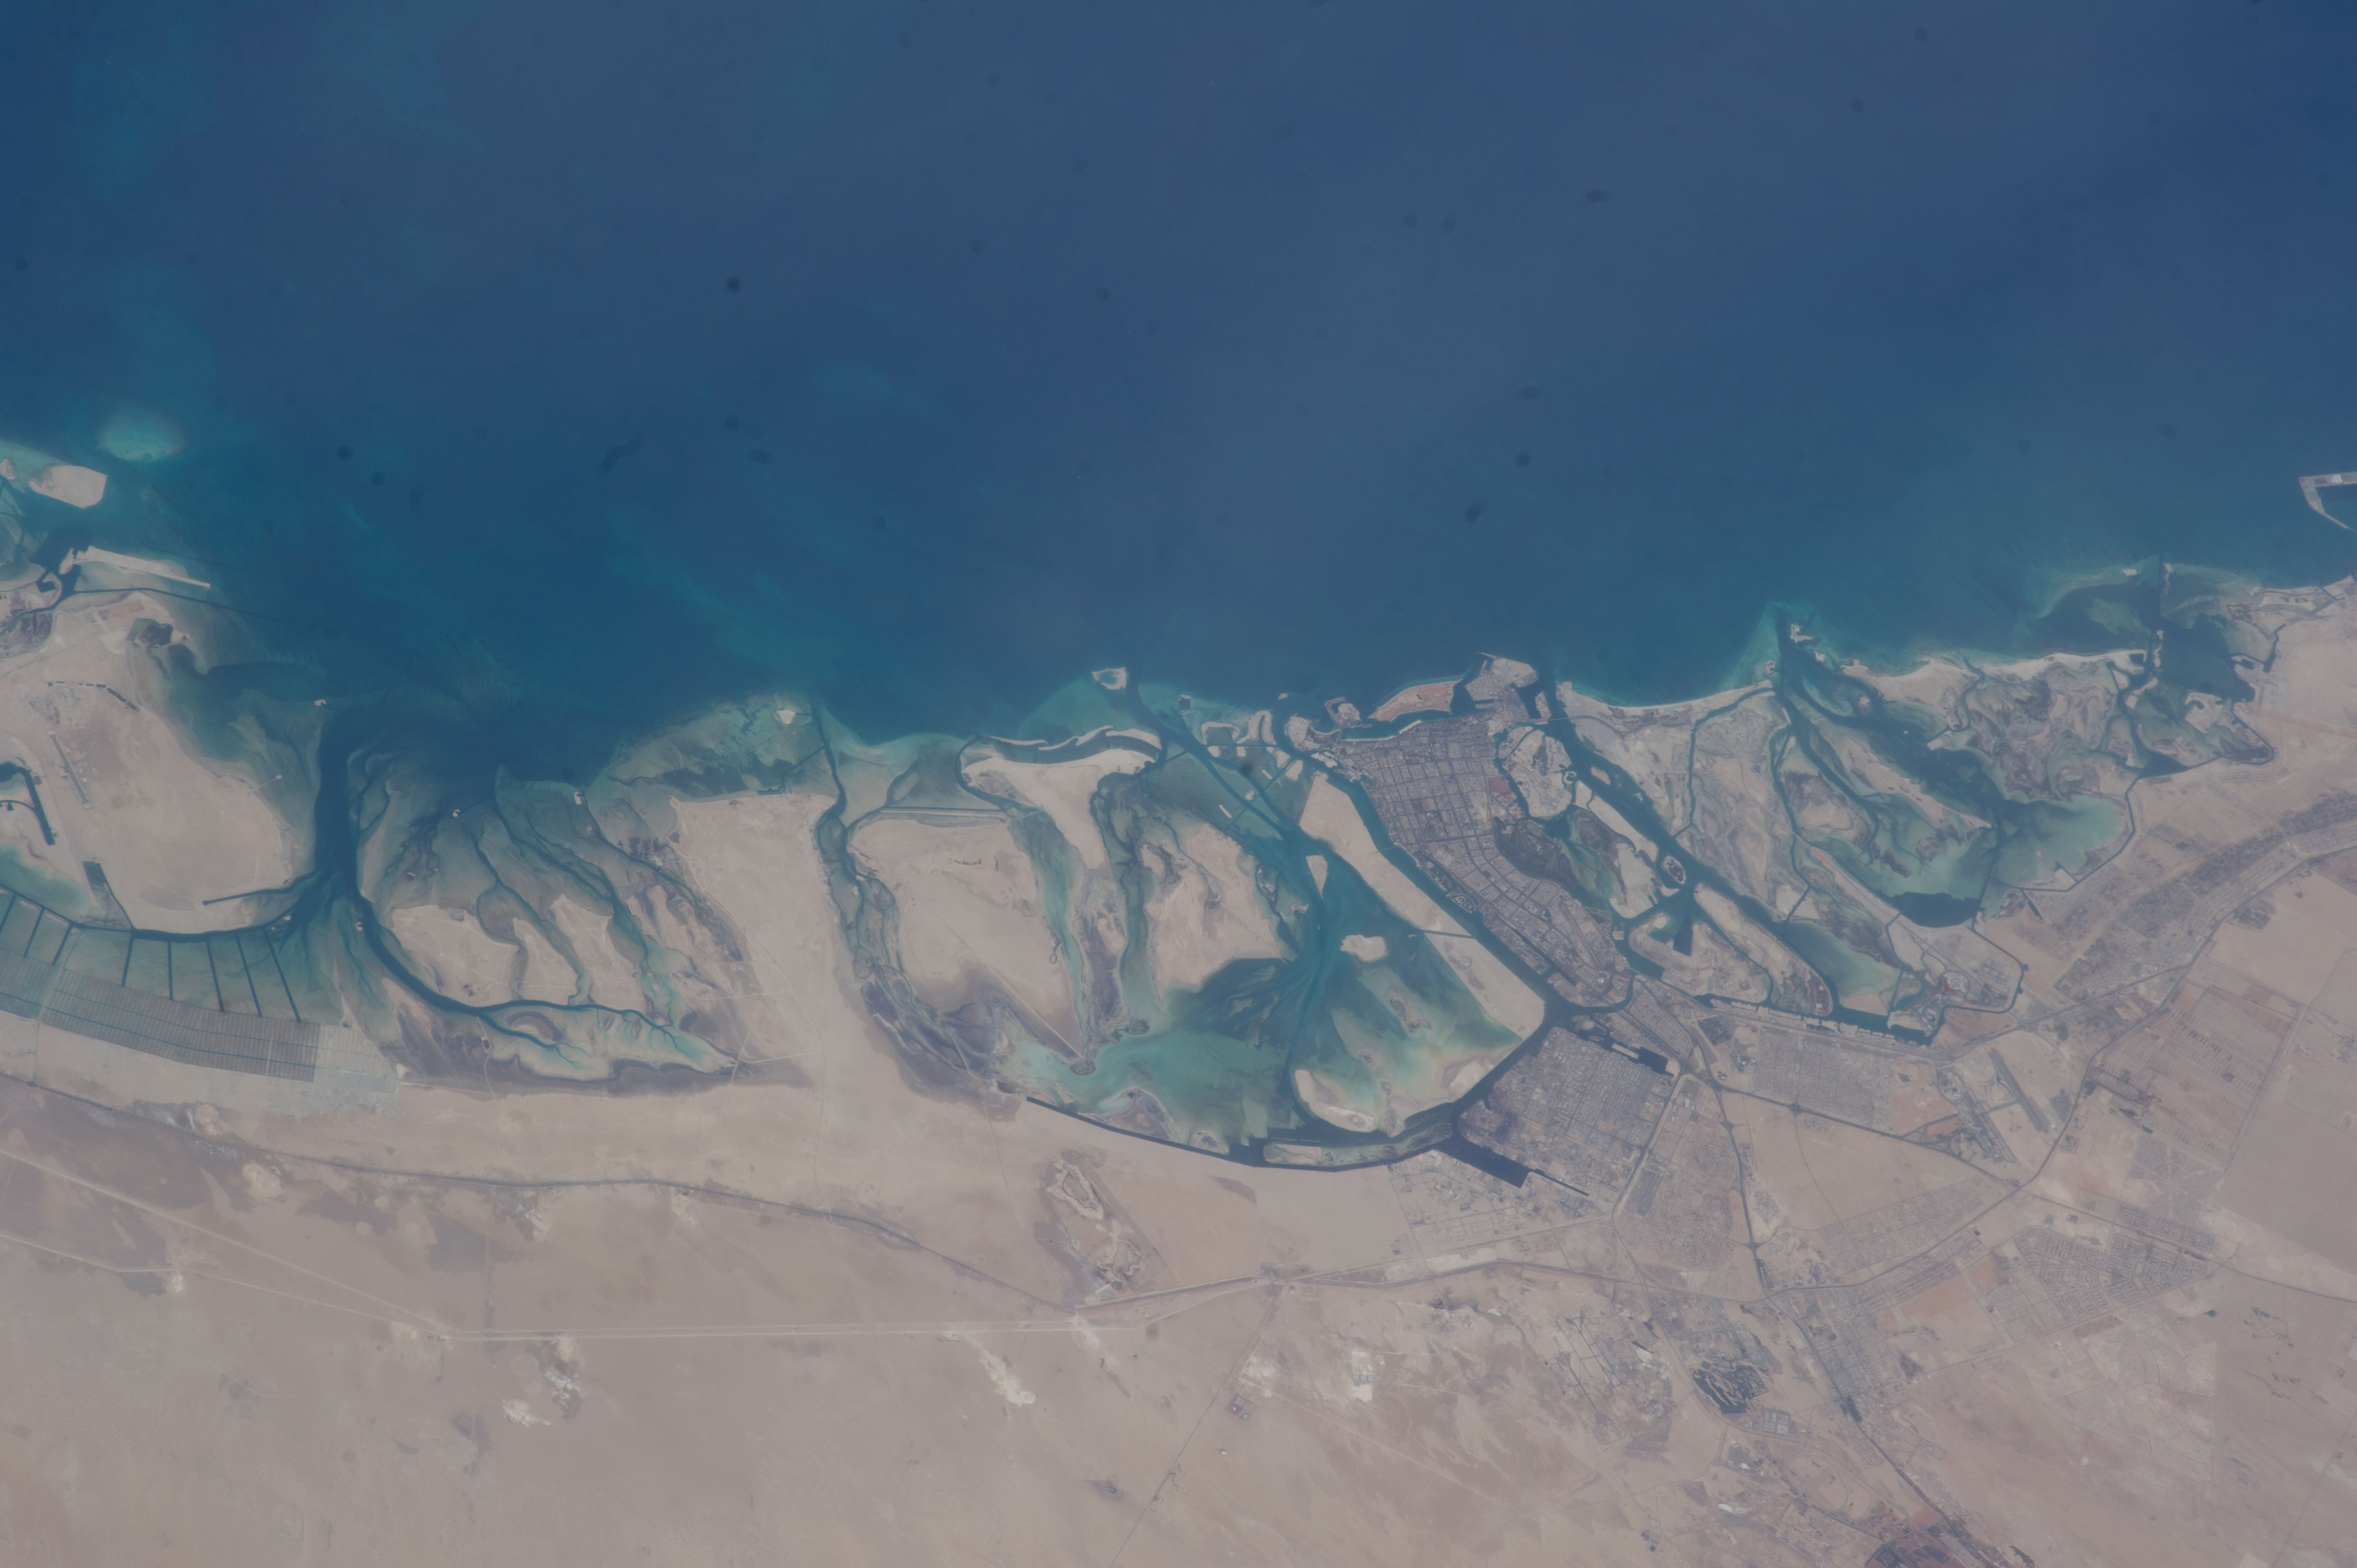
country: UNITED_ARAB_EMIRATES
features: ABU DHABI, AL ARYAM, ABU AL ABVAD, MUSSAFAH, MASDAR CITY, ABU AL SAYAYIF MPA, PERSIAN GULF, COAST, DESERT
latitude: 24.4
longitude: 54.3
